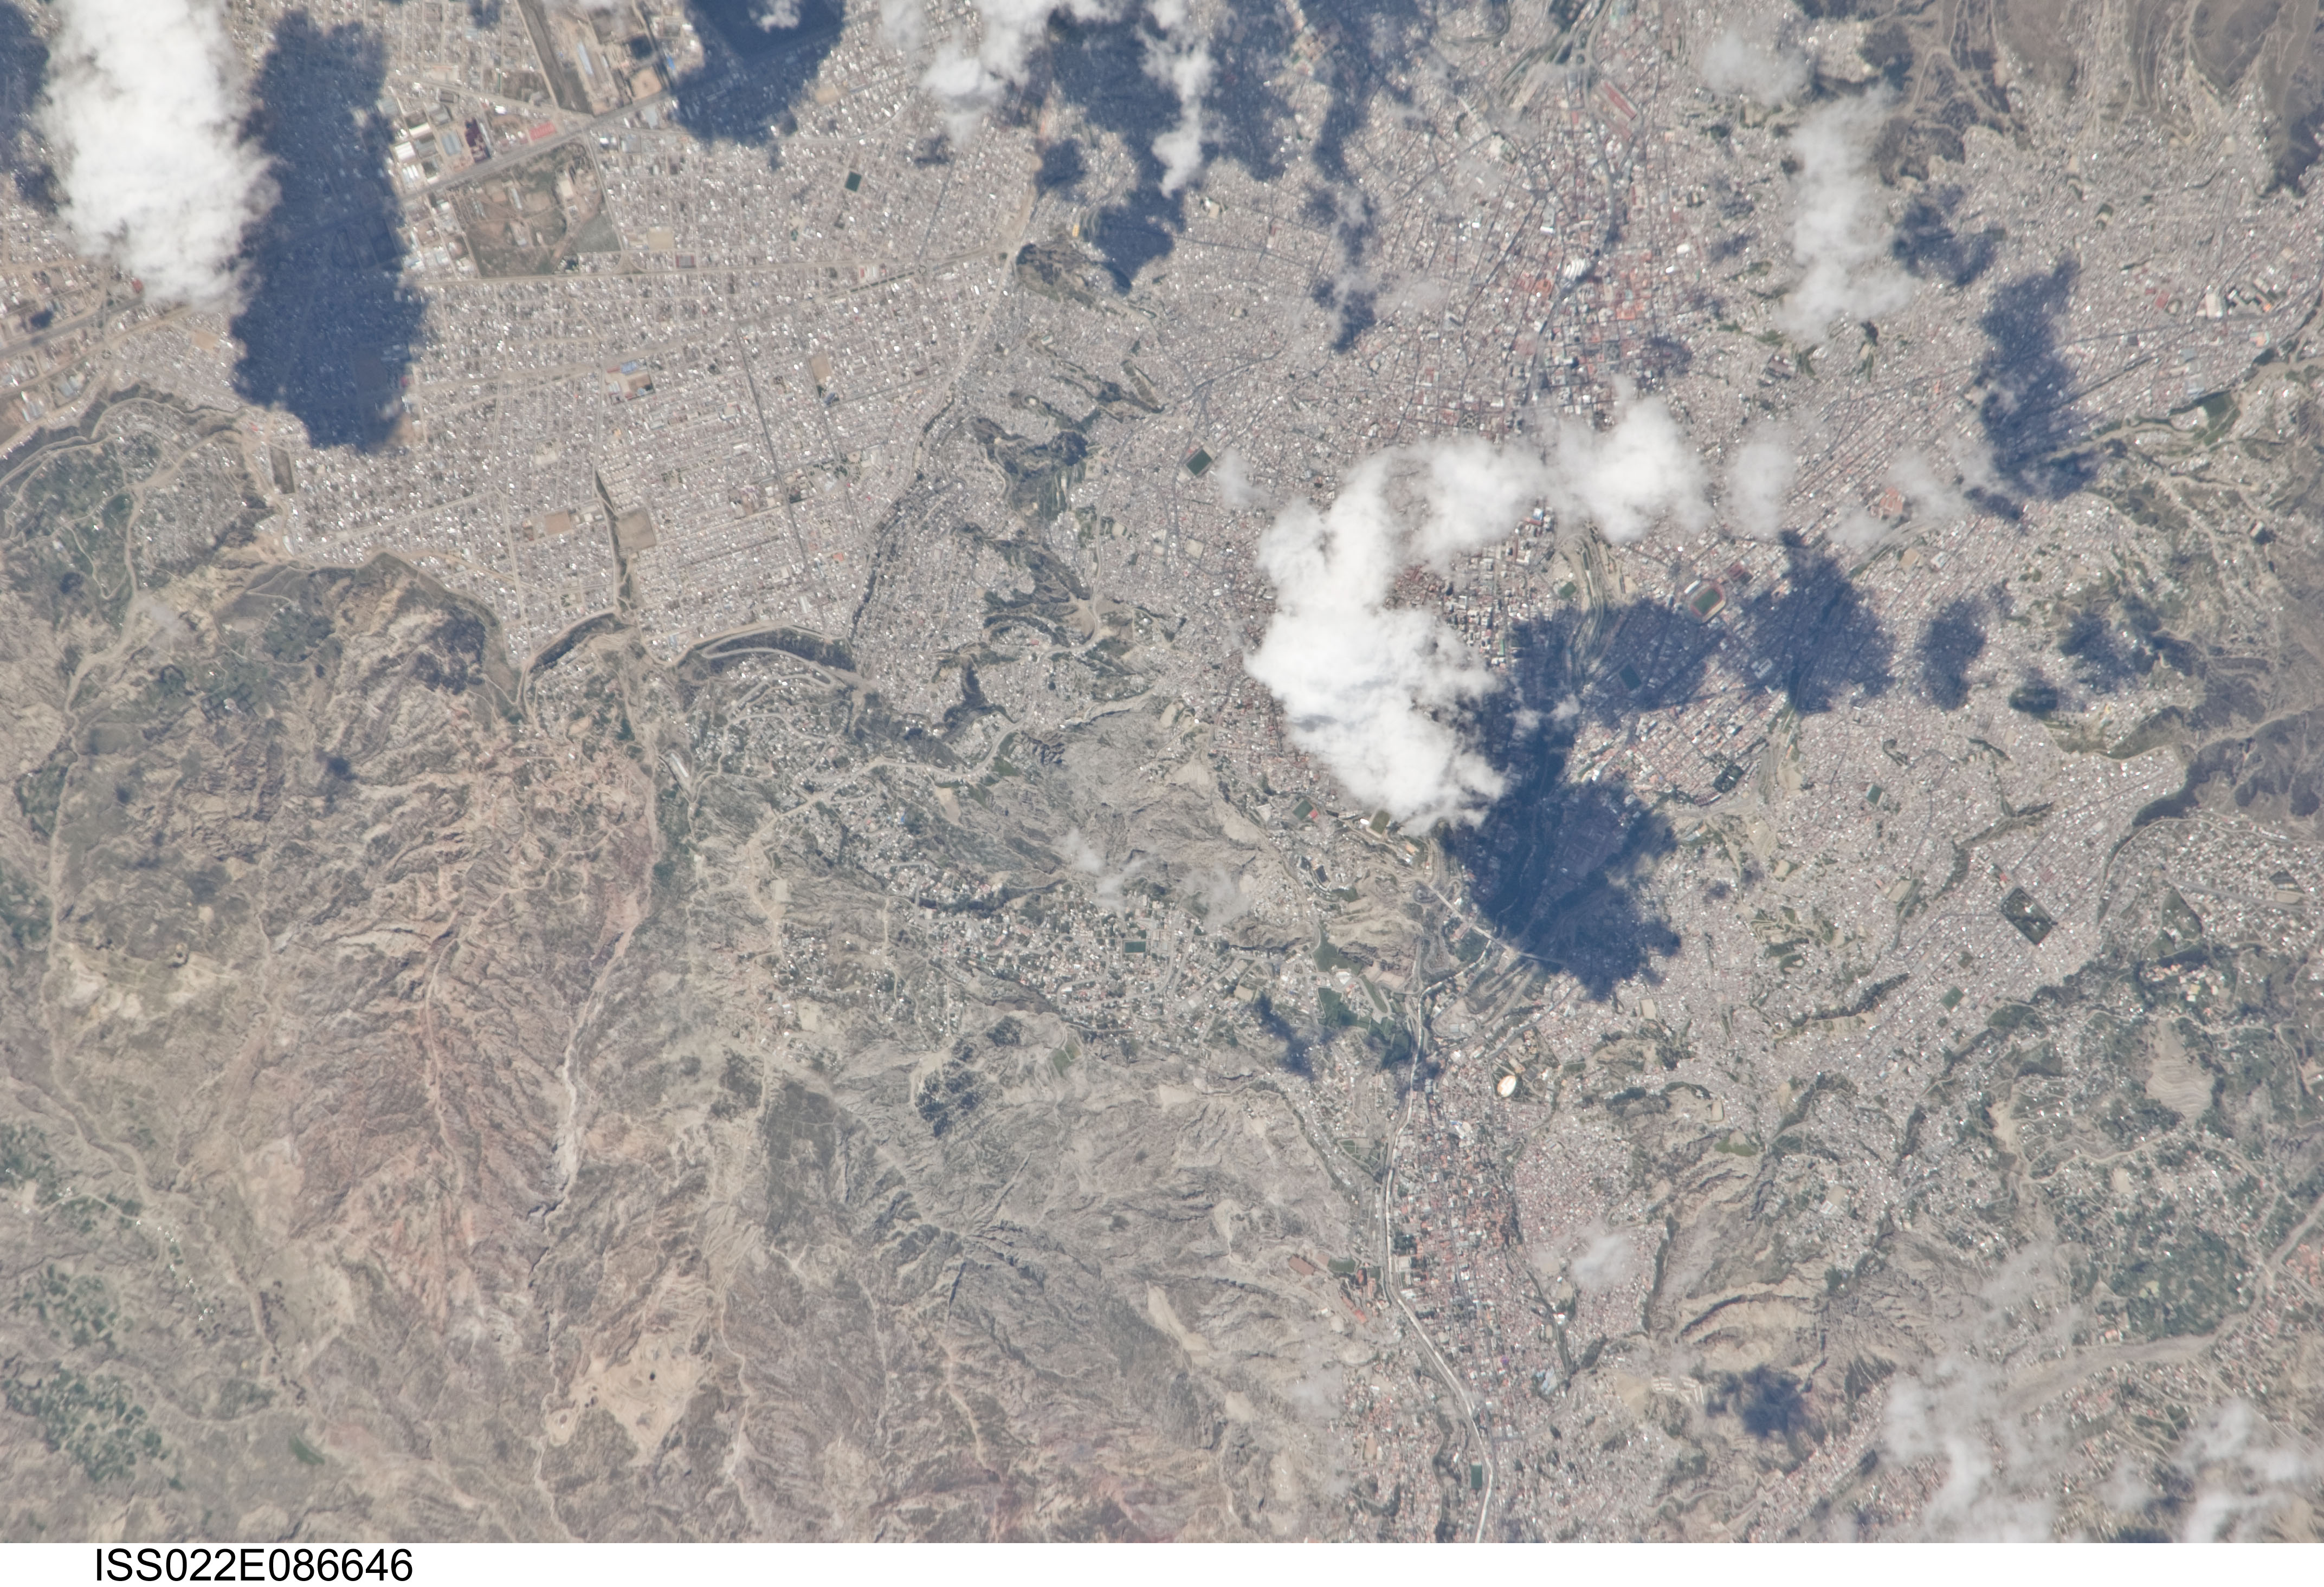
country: BOLIVIA
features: LA PAZ, URBAN LAND COVER, MTS., AGR.
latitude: -16.5
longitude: -68.1
